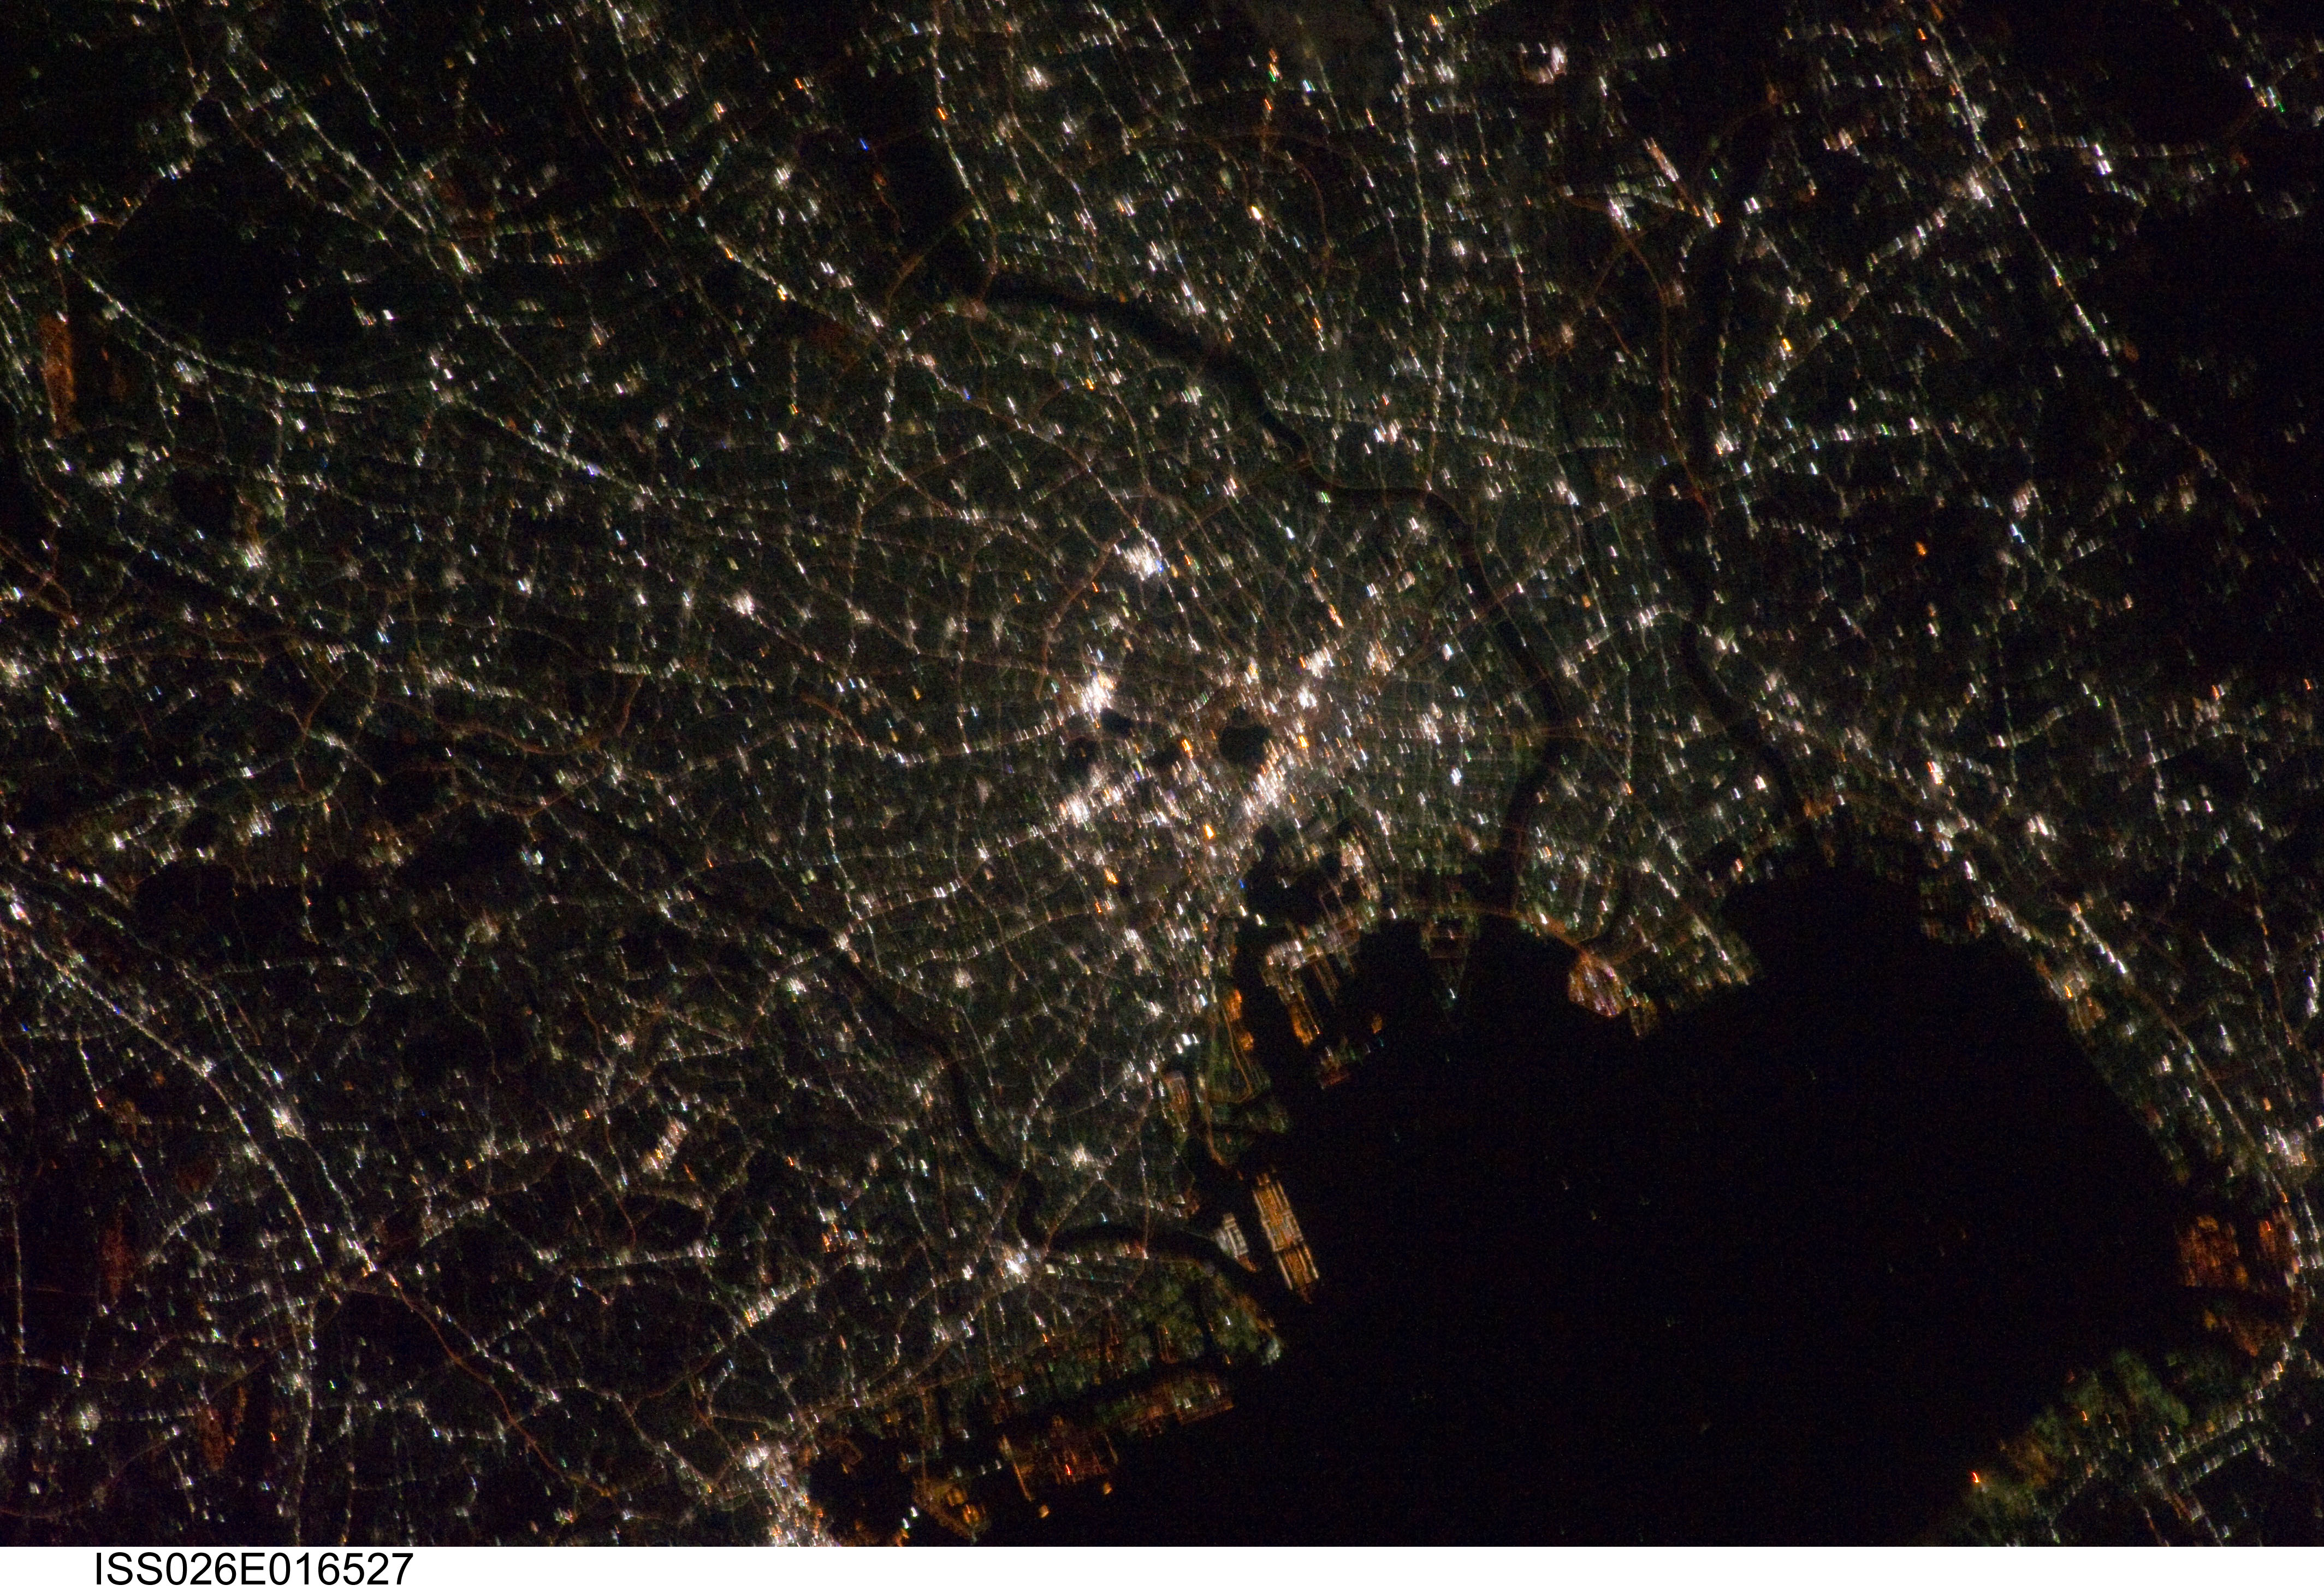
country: JAPAN
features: CENTRAL TOKYO AT NIGHT, SOFT
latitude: 35.6
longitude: 139.7
